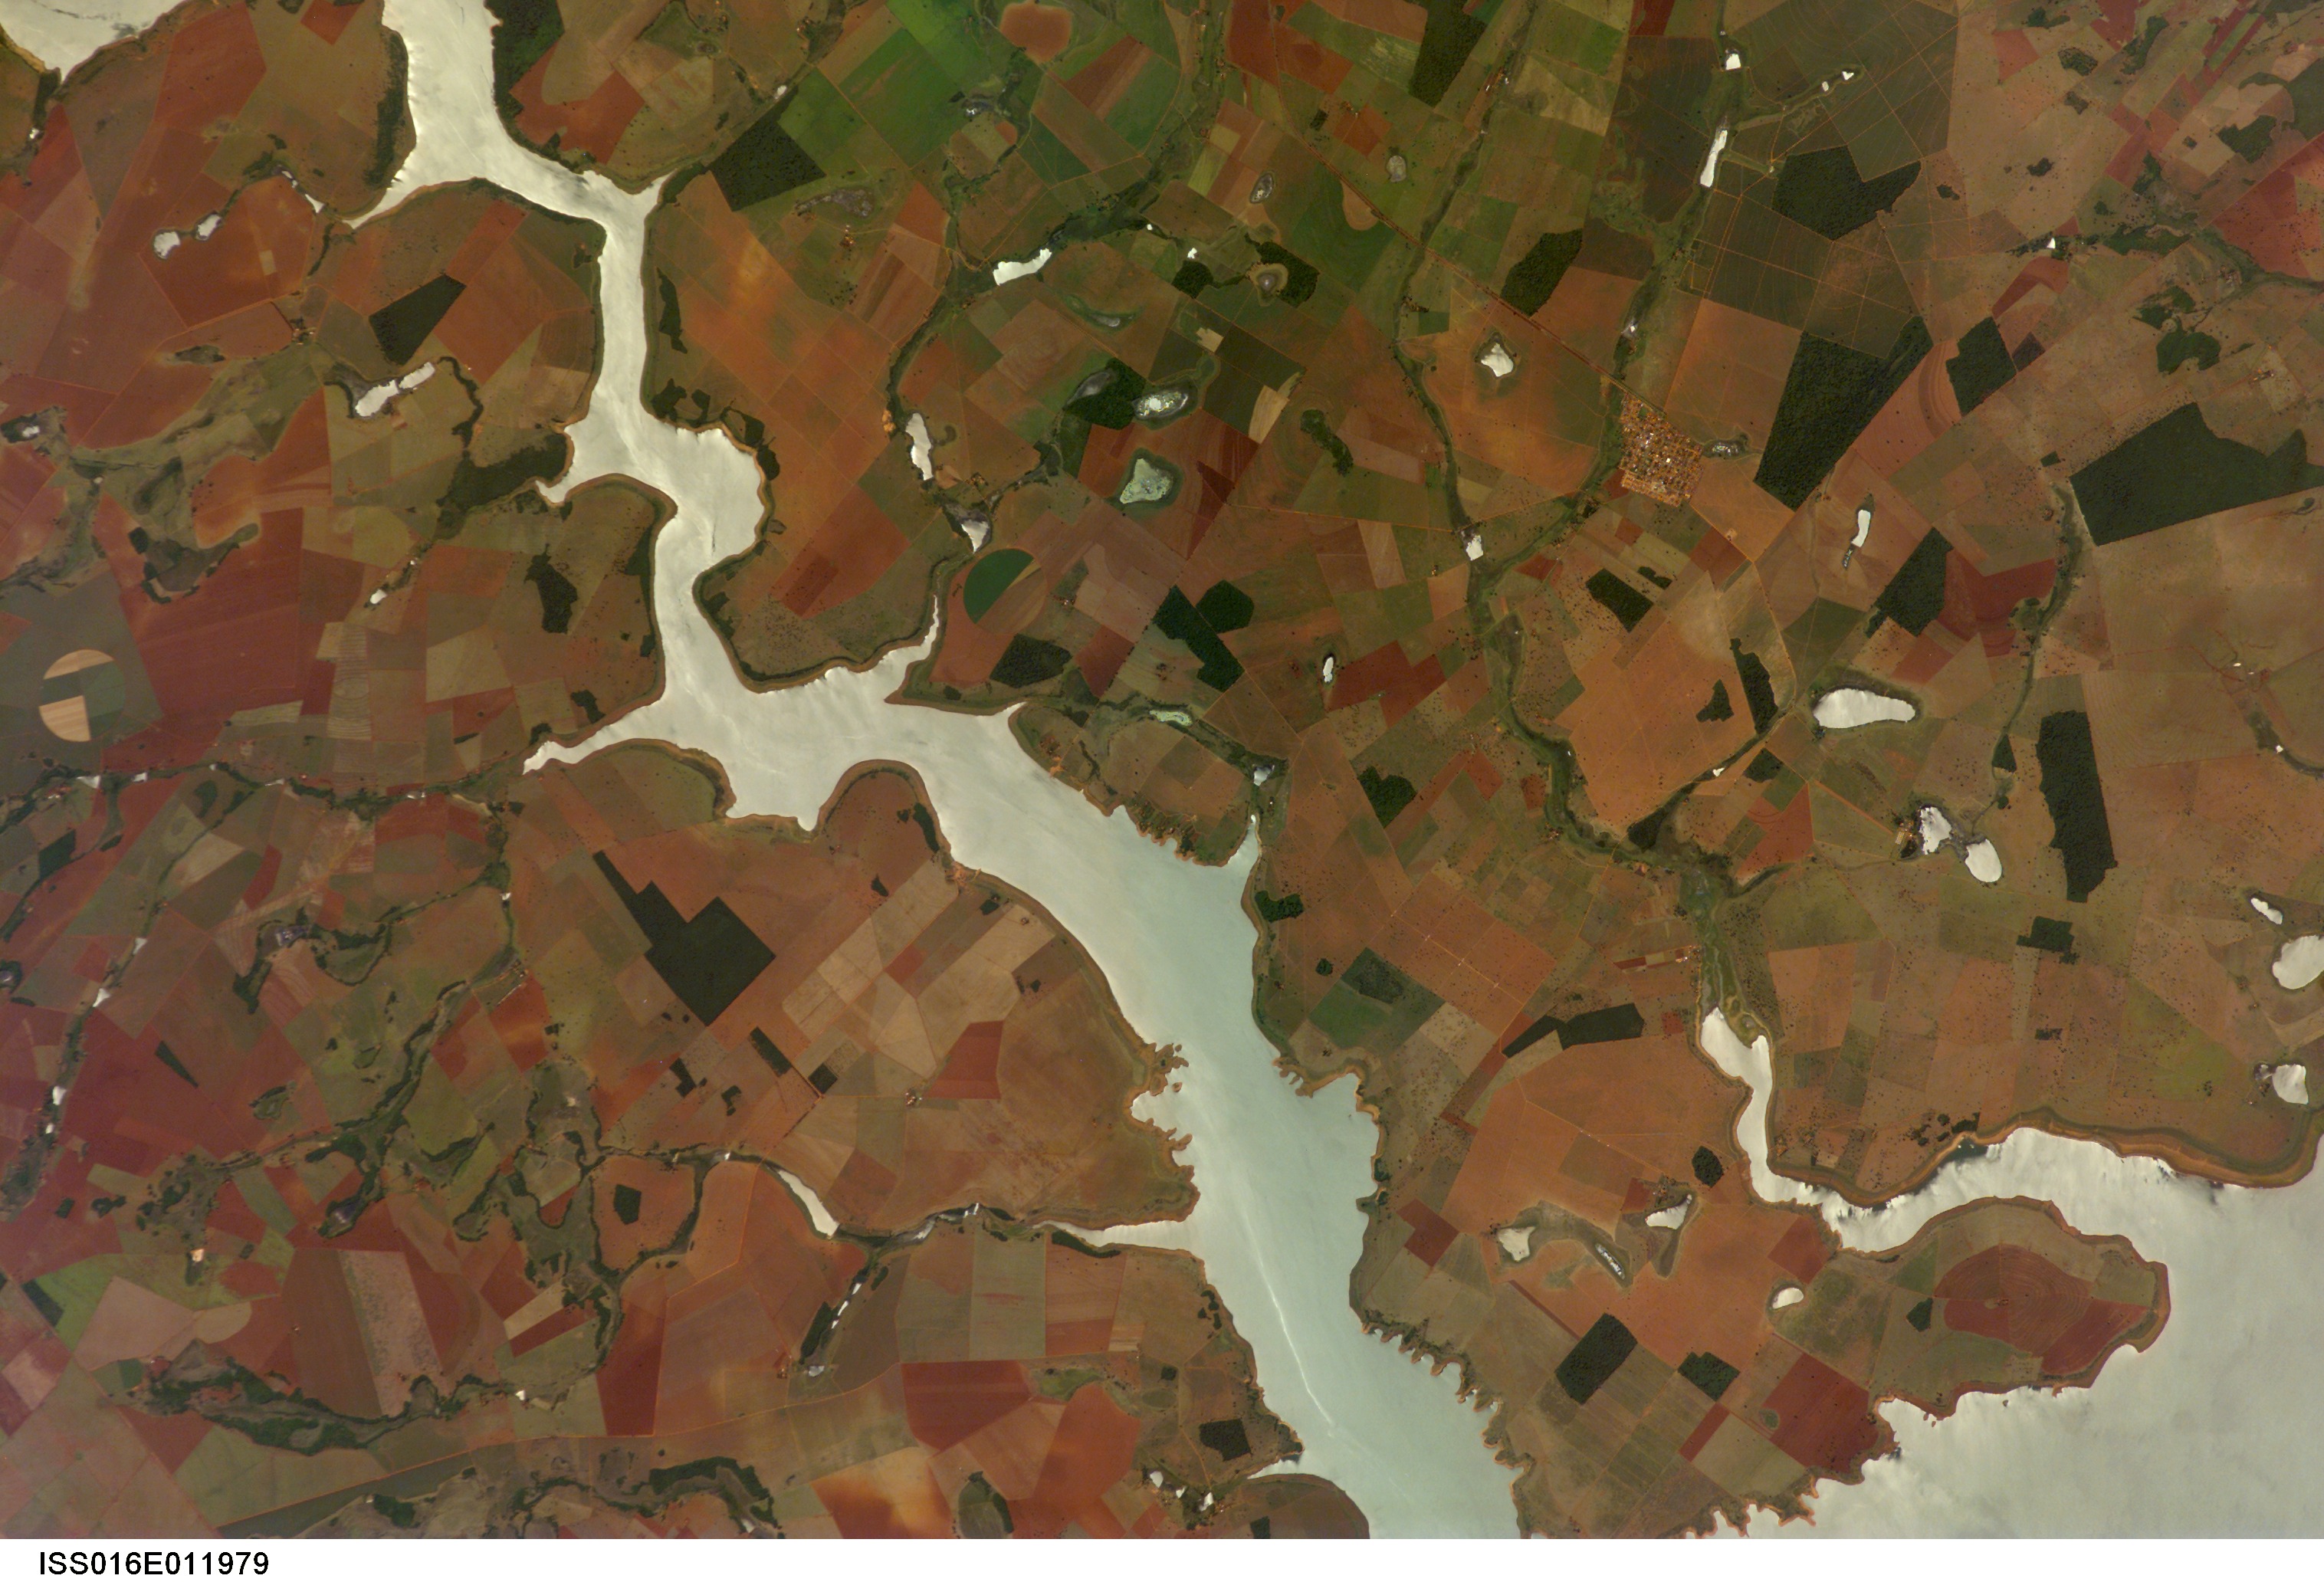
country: BRAZIL
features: PARANAIBA R., SUNGLINT
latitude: -18.6
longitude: -49.8
